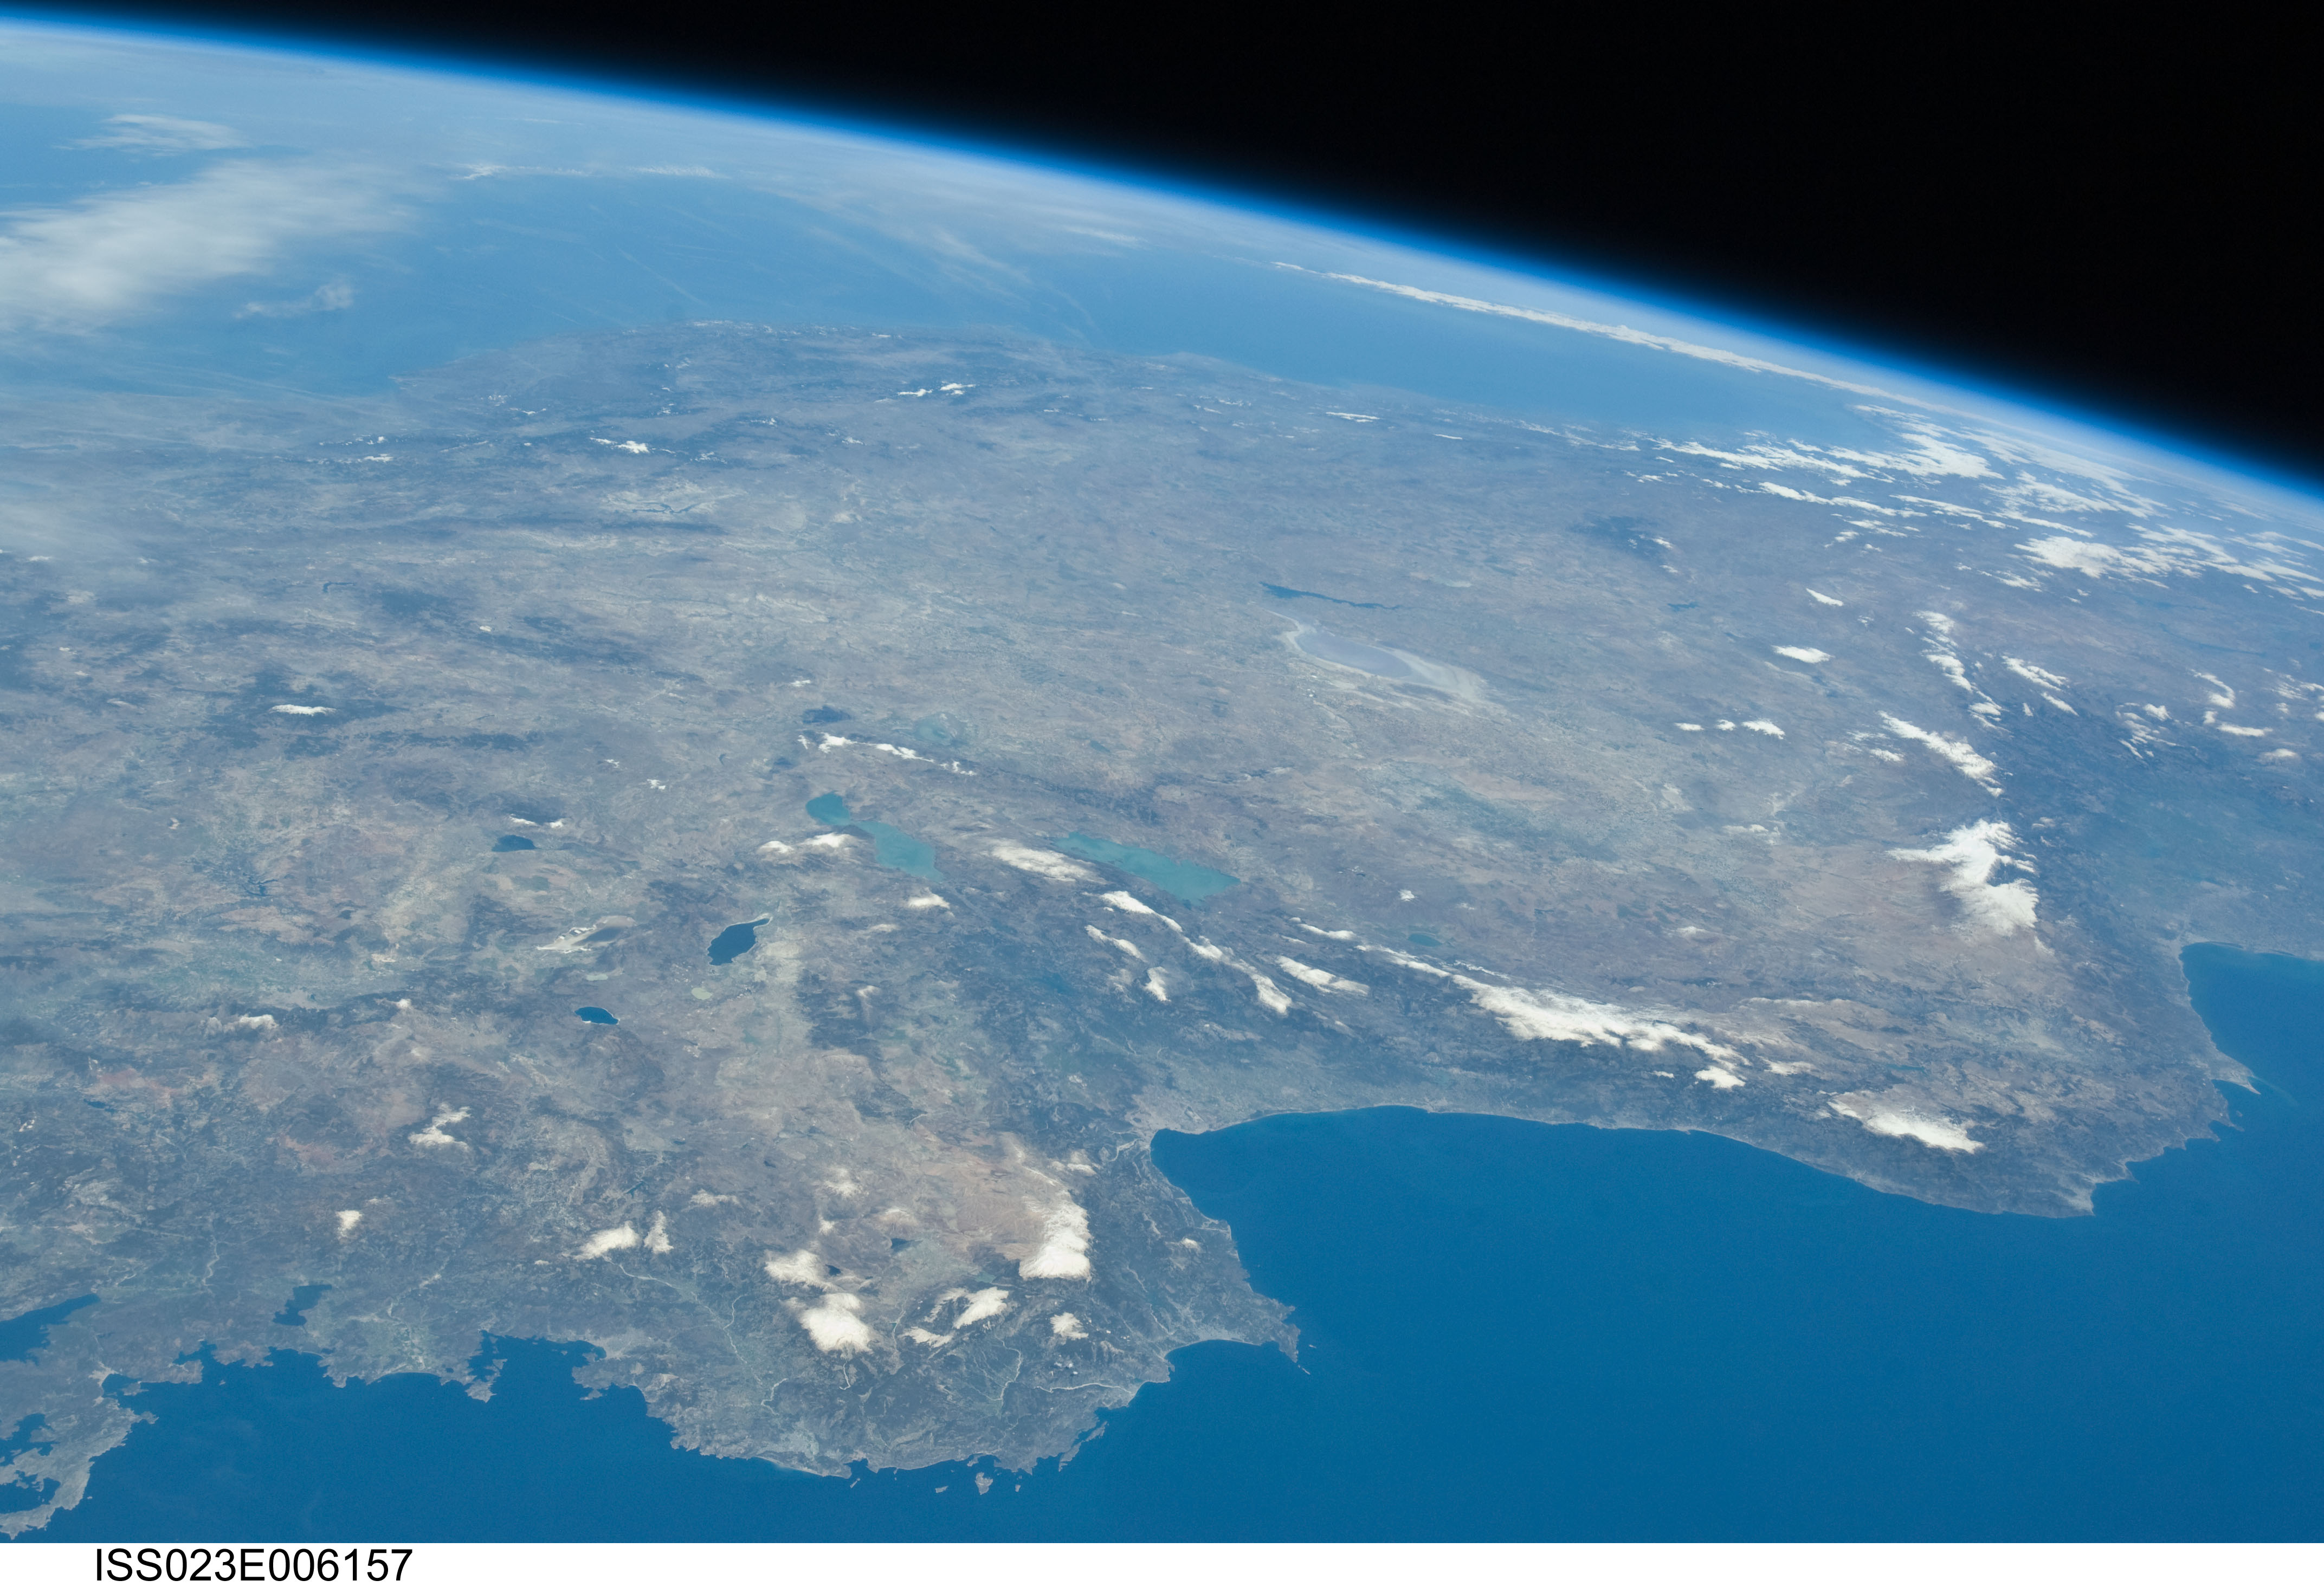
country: TURKEY
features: PAN-KONYA, ANKARA, BEYSEHIR L., TUZ L., BLACK S., G. OF ADALIA
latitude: 38.5
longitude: 32.5
